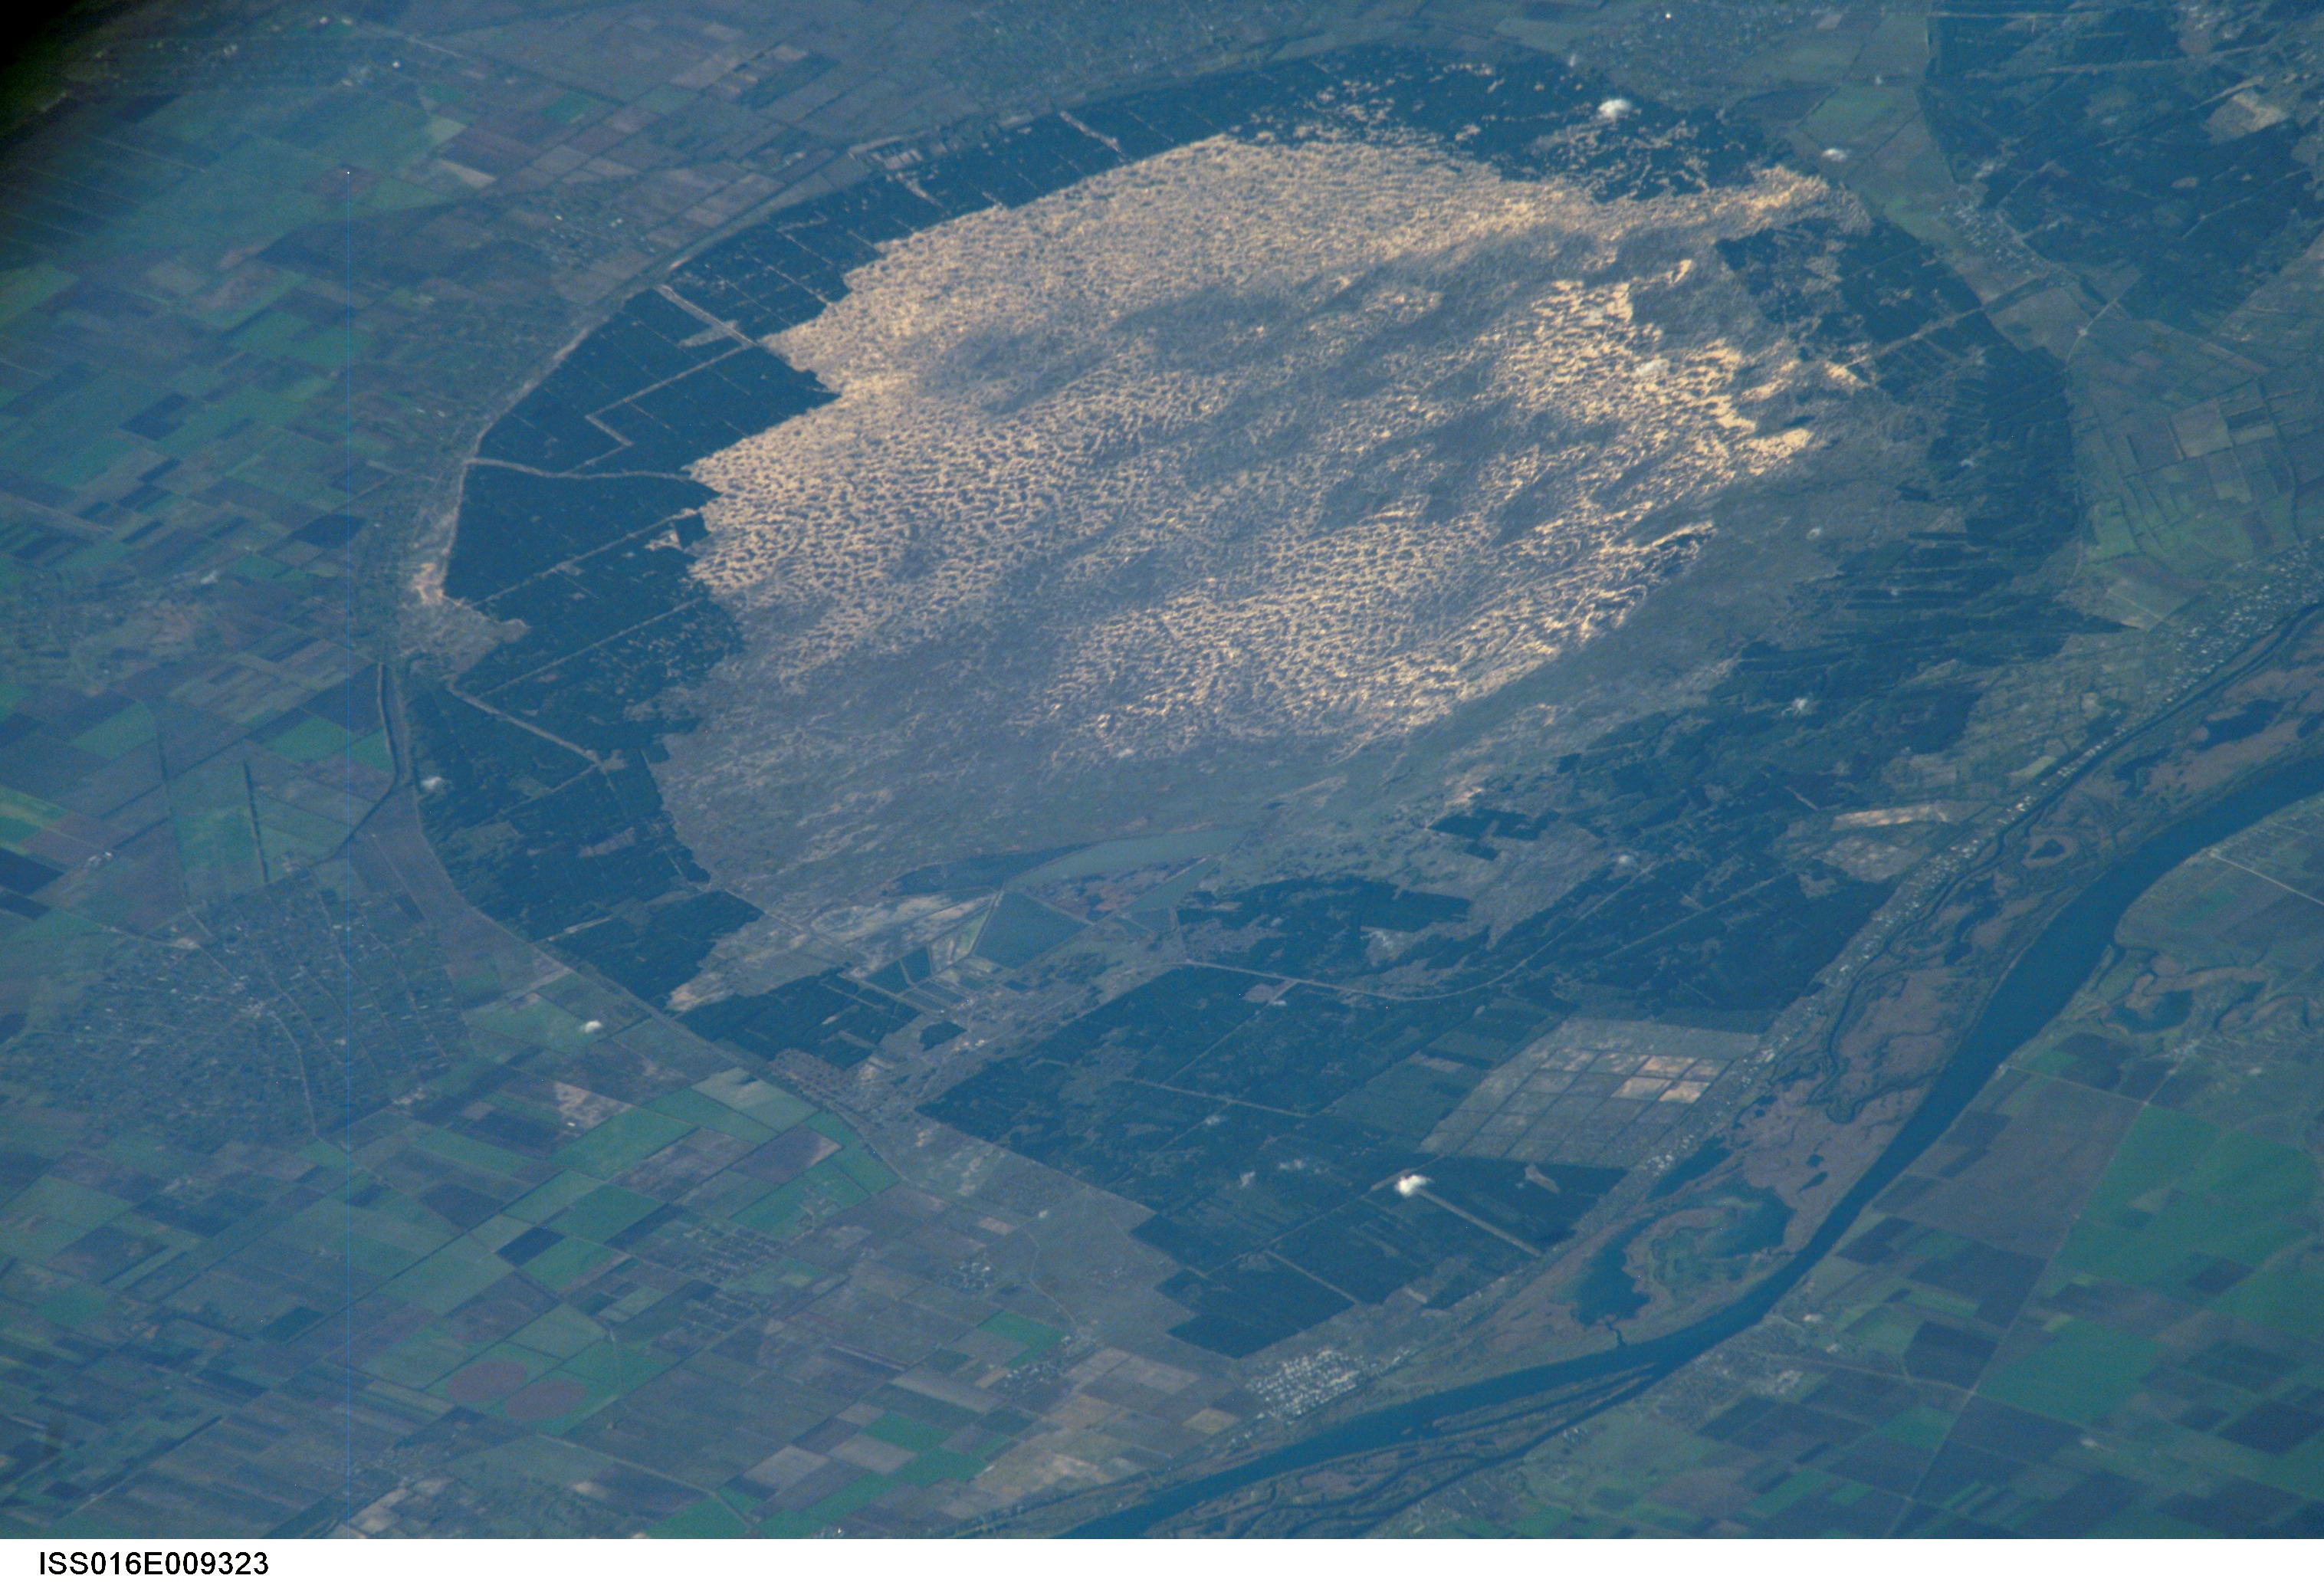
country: UKRAINE
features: OLESHKIVSKI SANDS, DNIEPER R.
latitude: 46.6
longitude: 33.1
